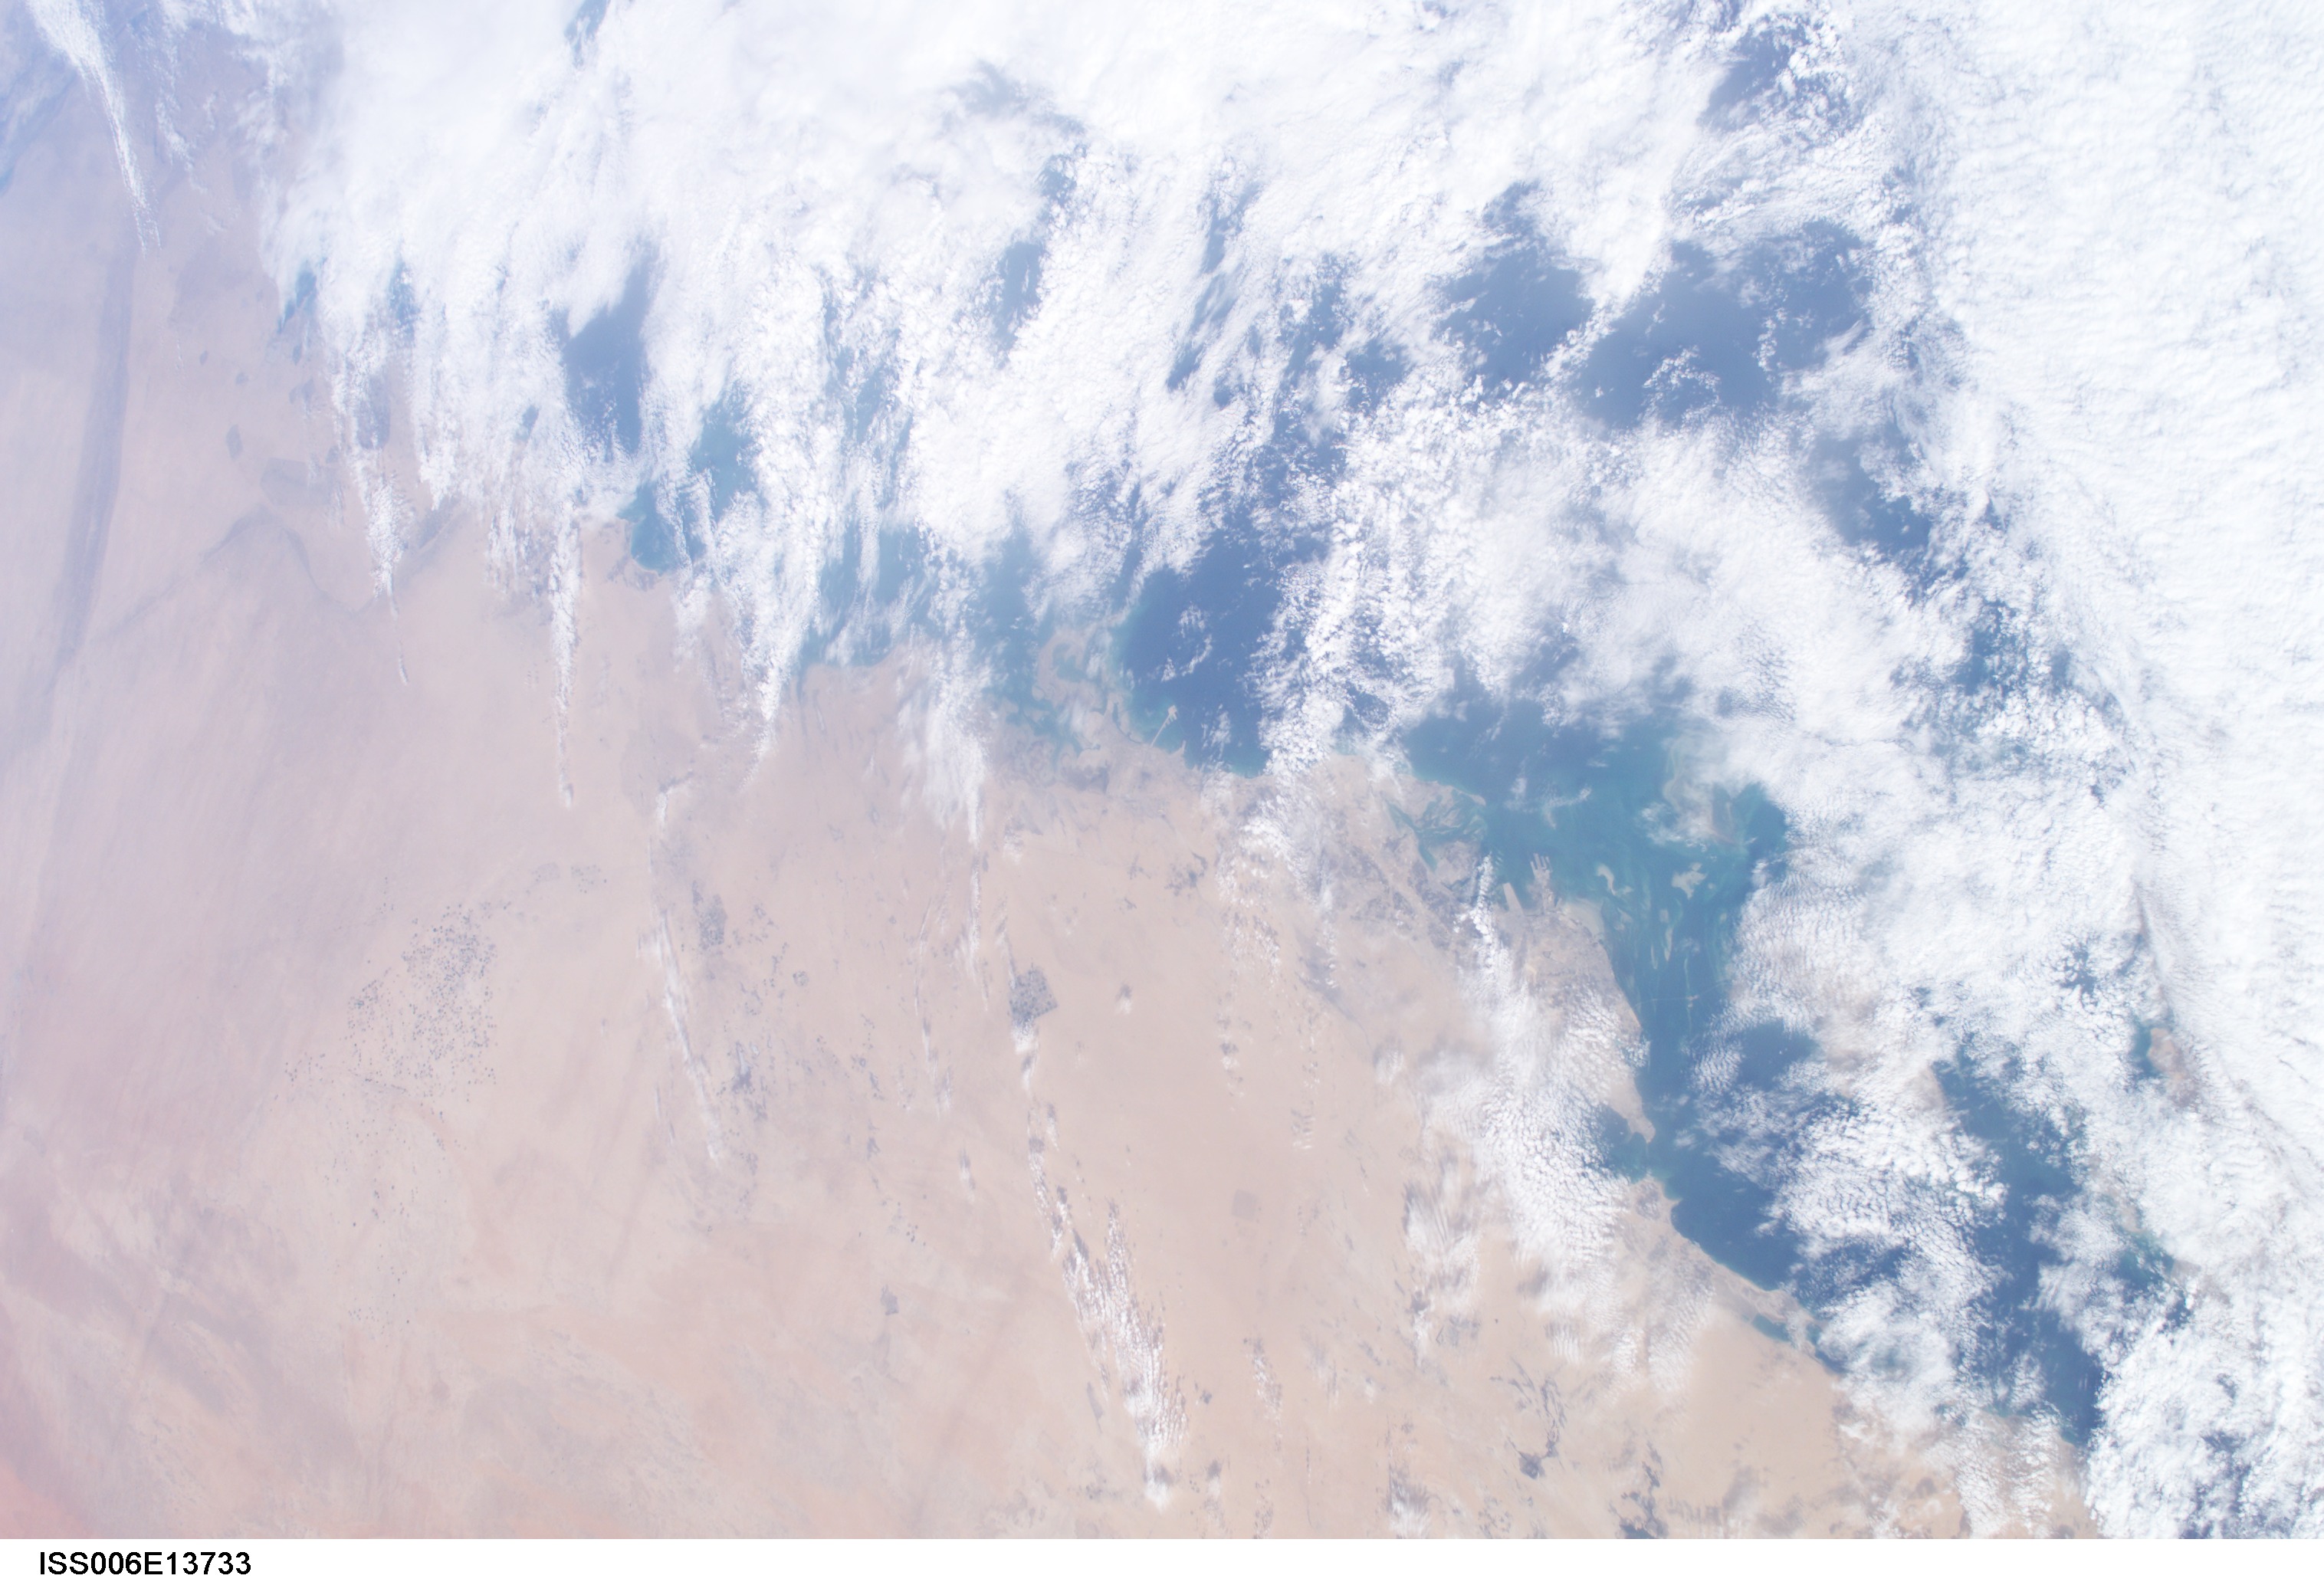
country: SAUDI ARABIA
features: AL JUBAYL, AD DAMMAM AREA
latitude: 27.0
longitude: 49.5
